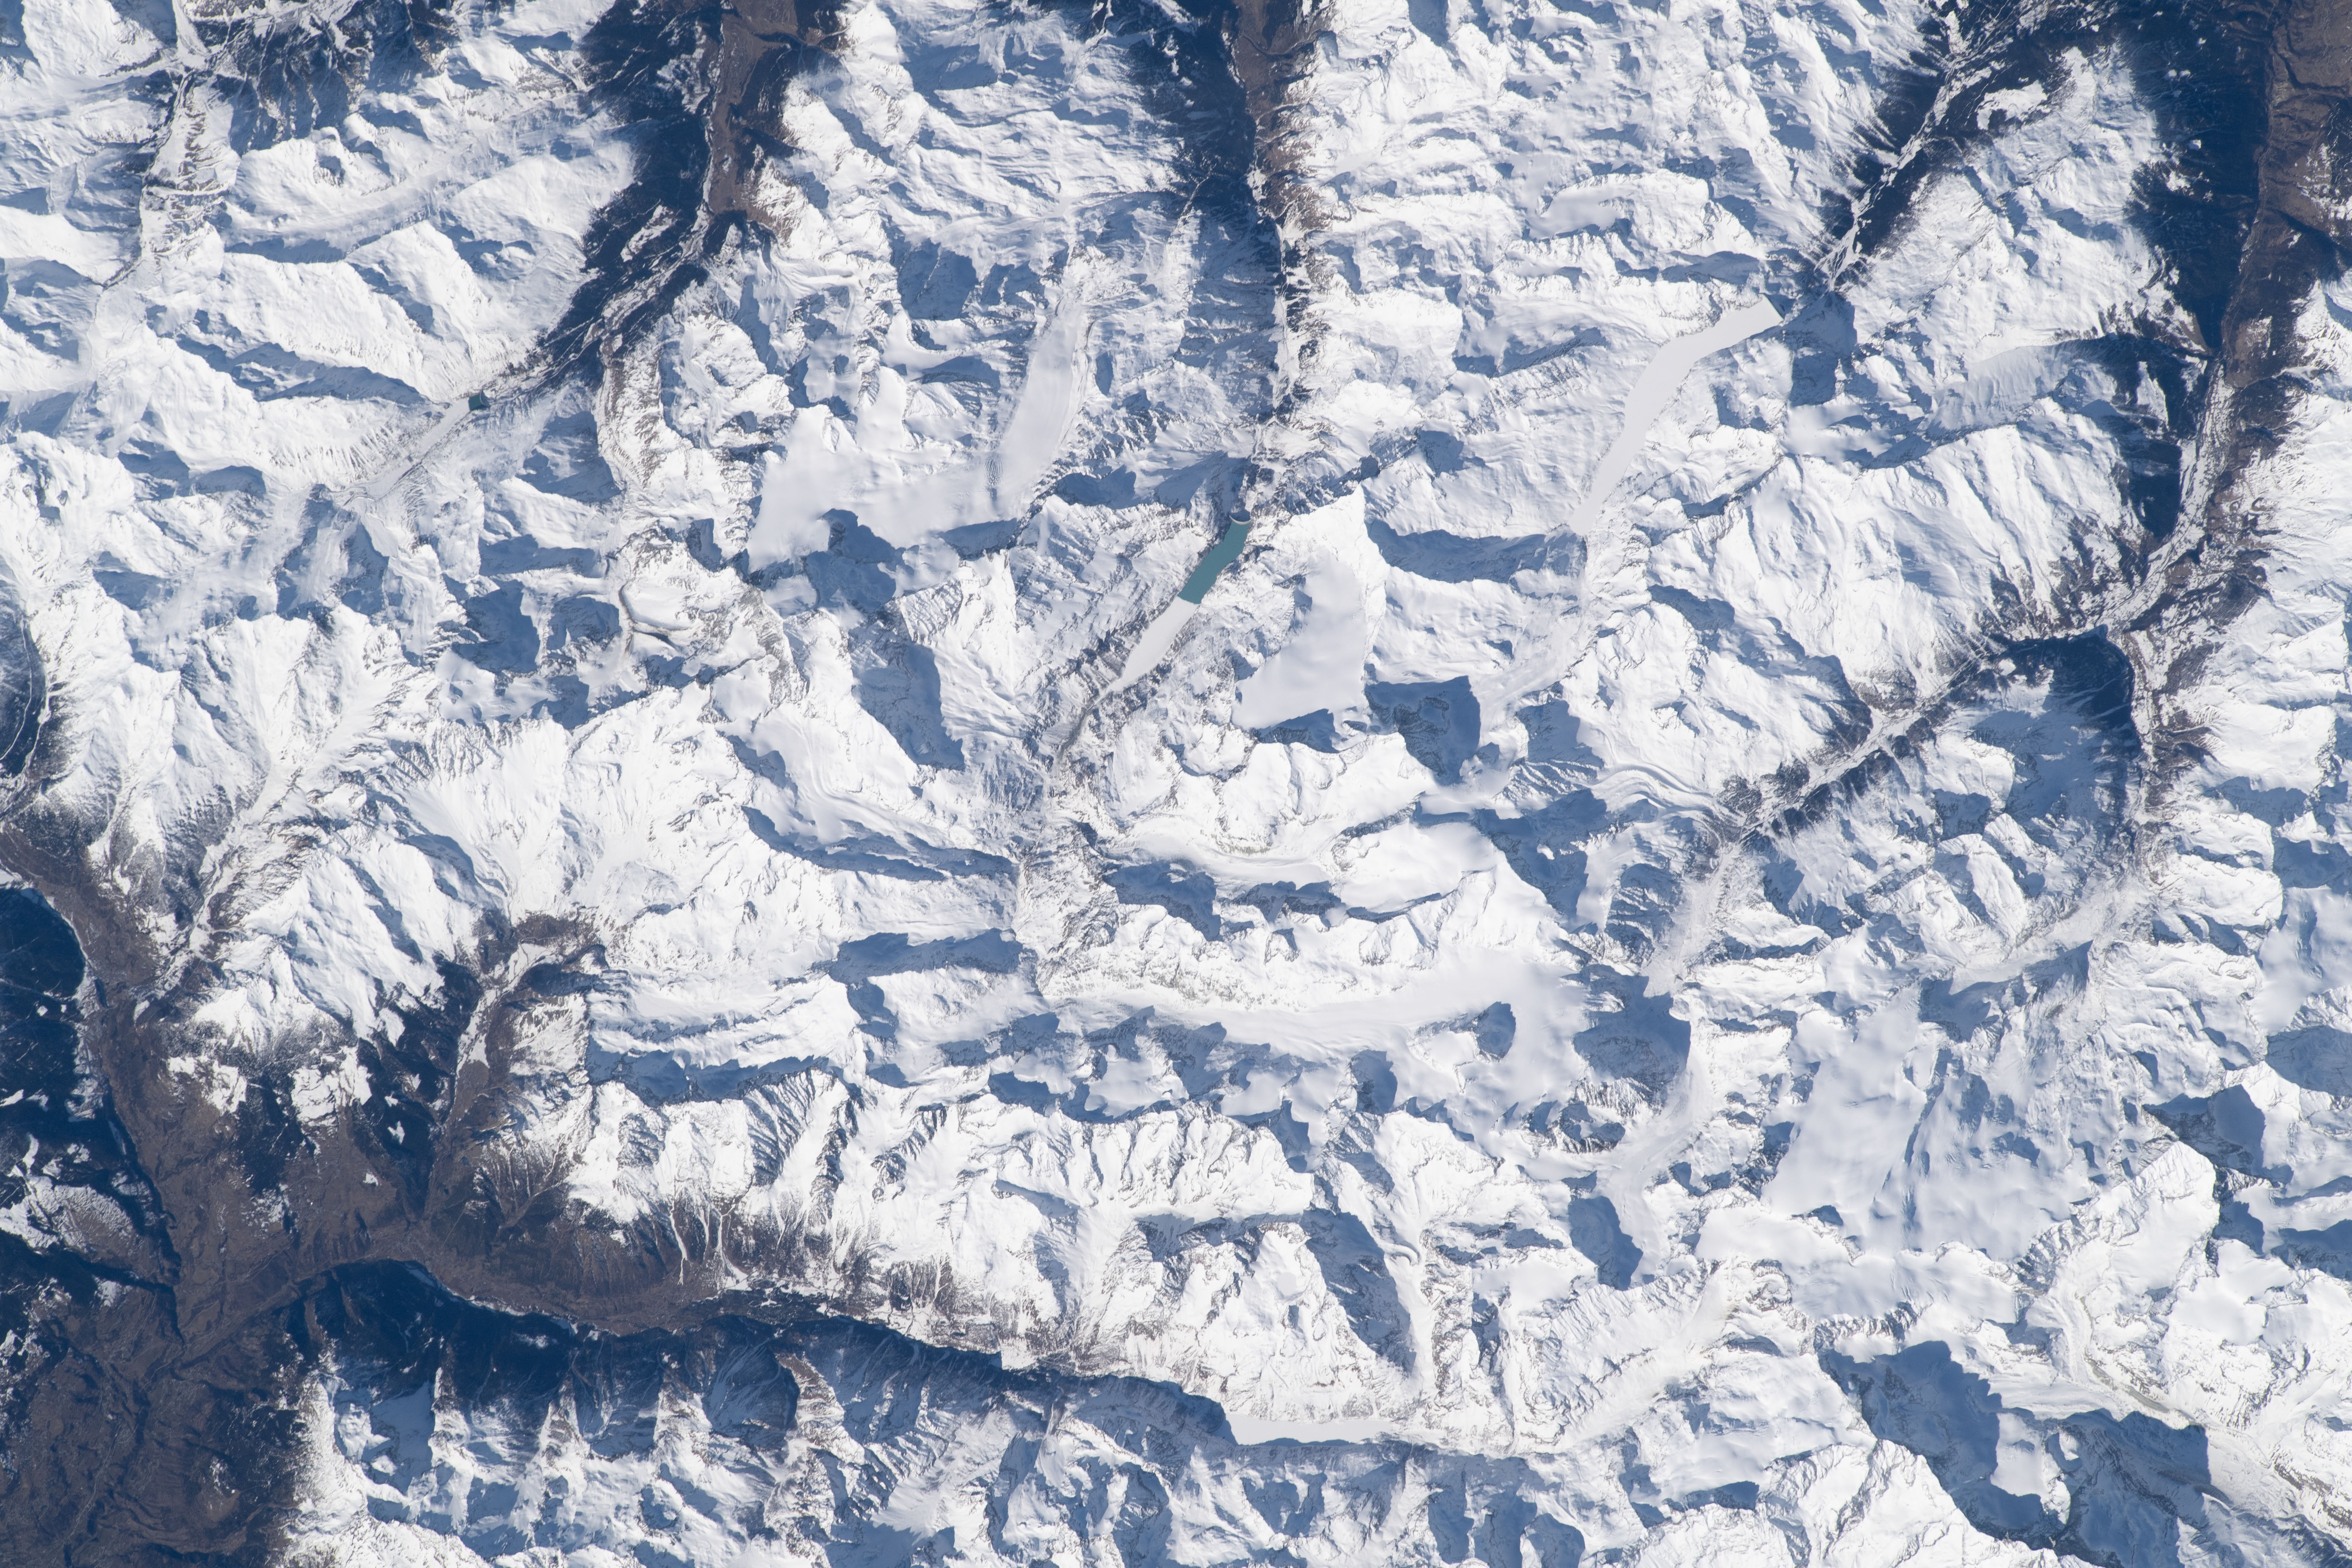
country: SWITZERLAND
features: GRAND COMBIN, LA RUINETTE, MOUNT VELAN, LA SENGLA, AIGUILLES ROUGES D'AROLLA
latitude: 46.0
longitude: 7.4
